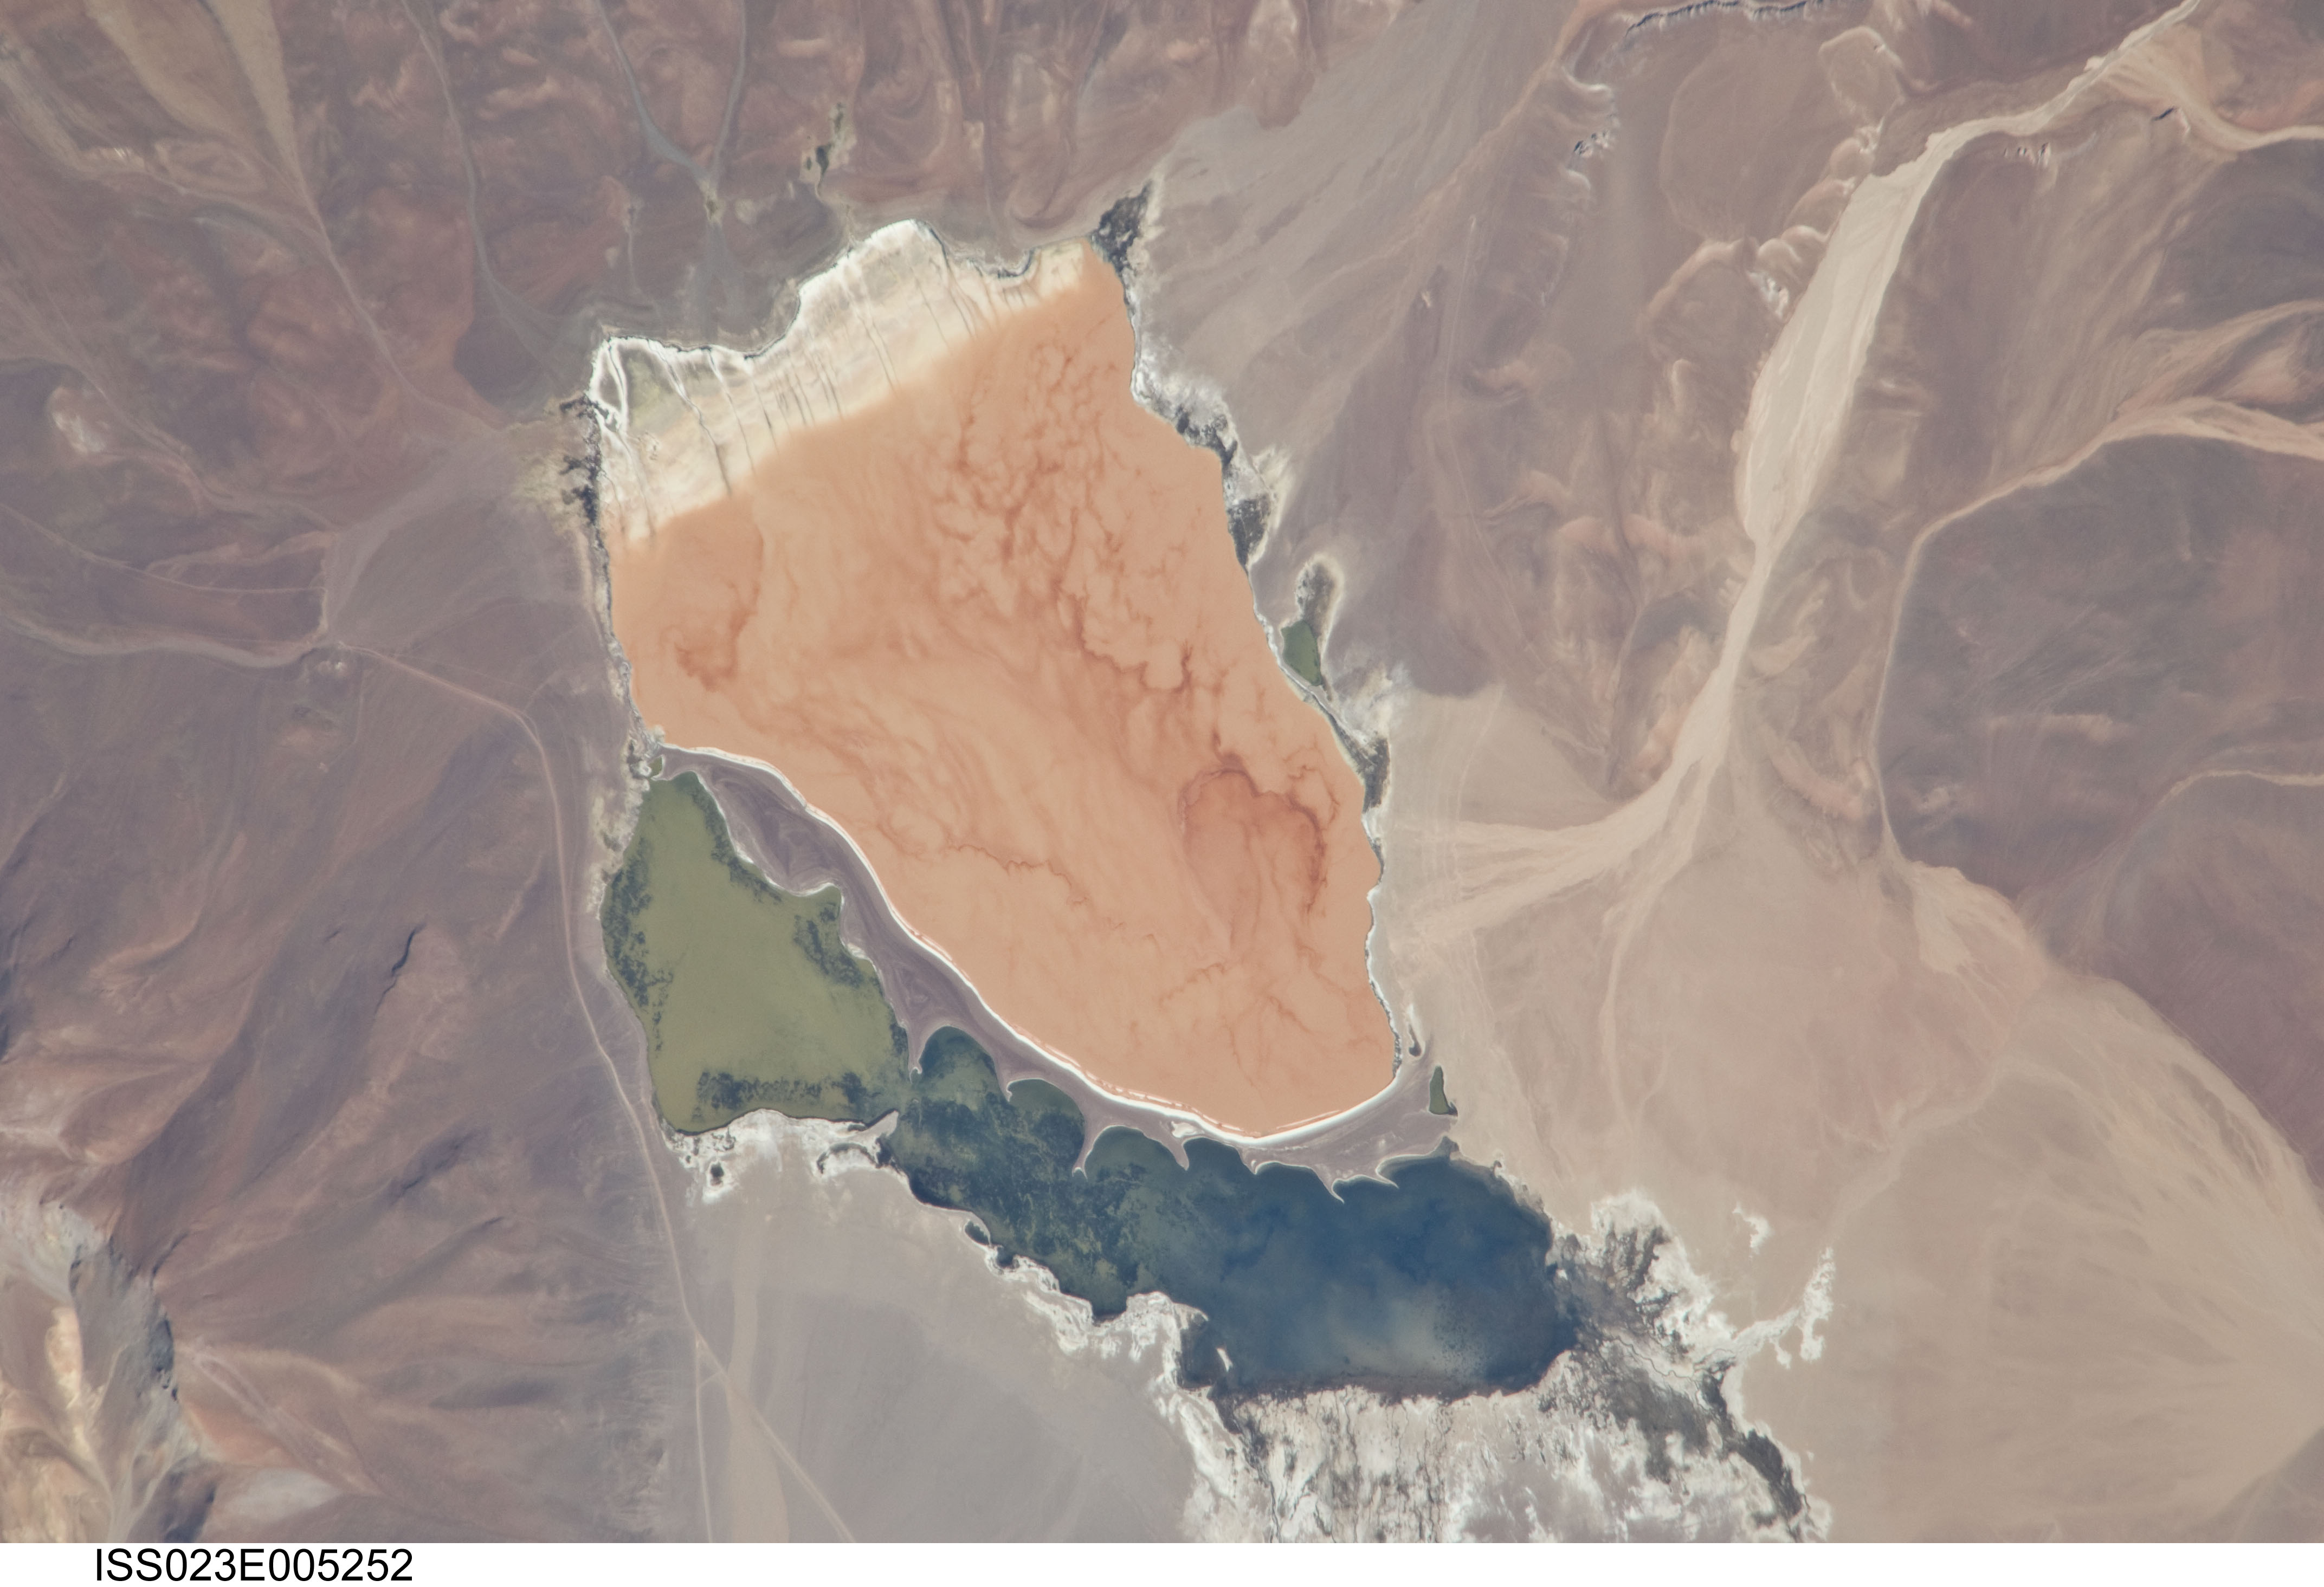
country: CHILE
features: LAKE OF NEGRO FRANCISO, SEIMENT, DRAINAGE, ROADS
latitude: -27.5
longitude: -69.2
